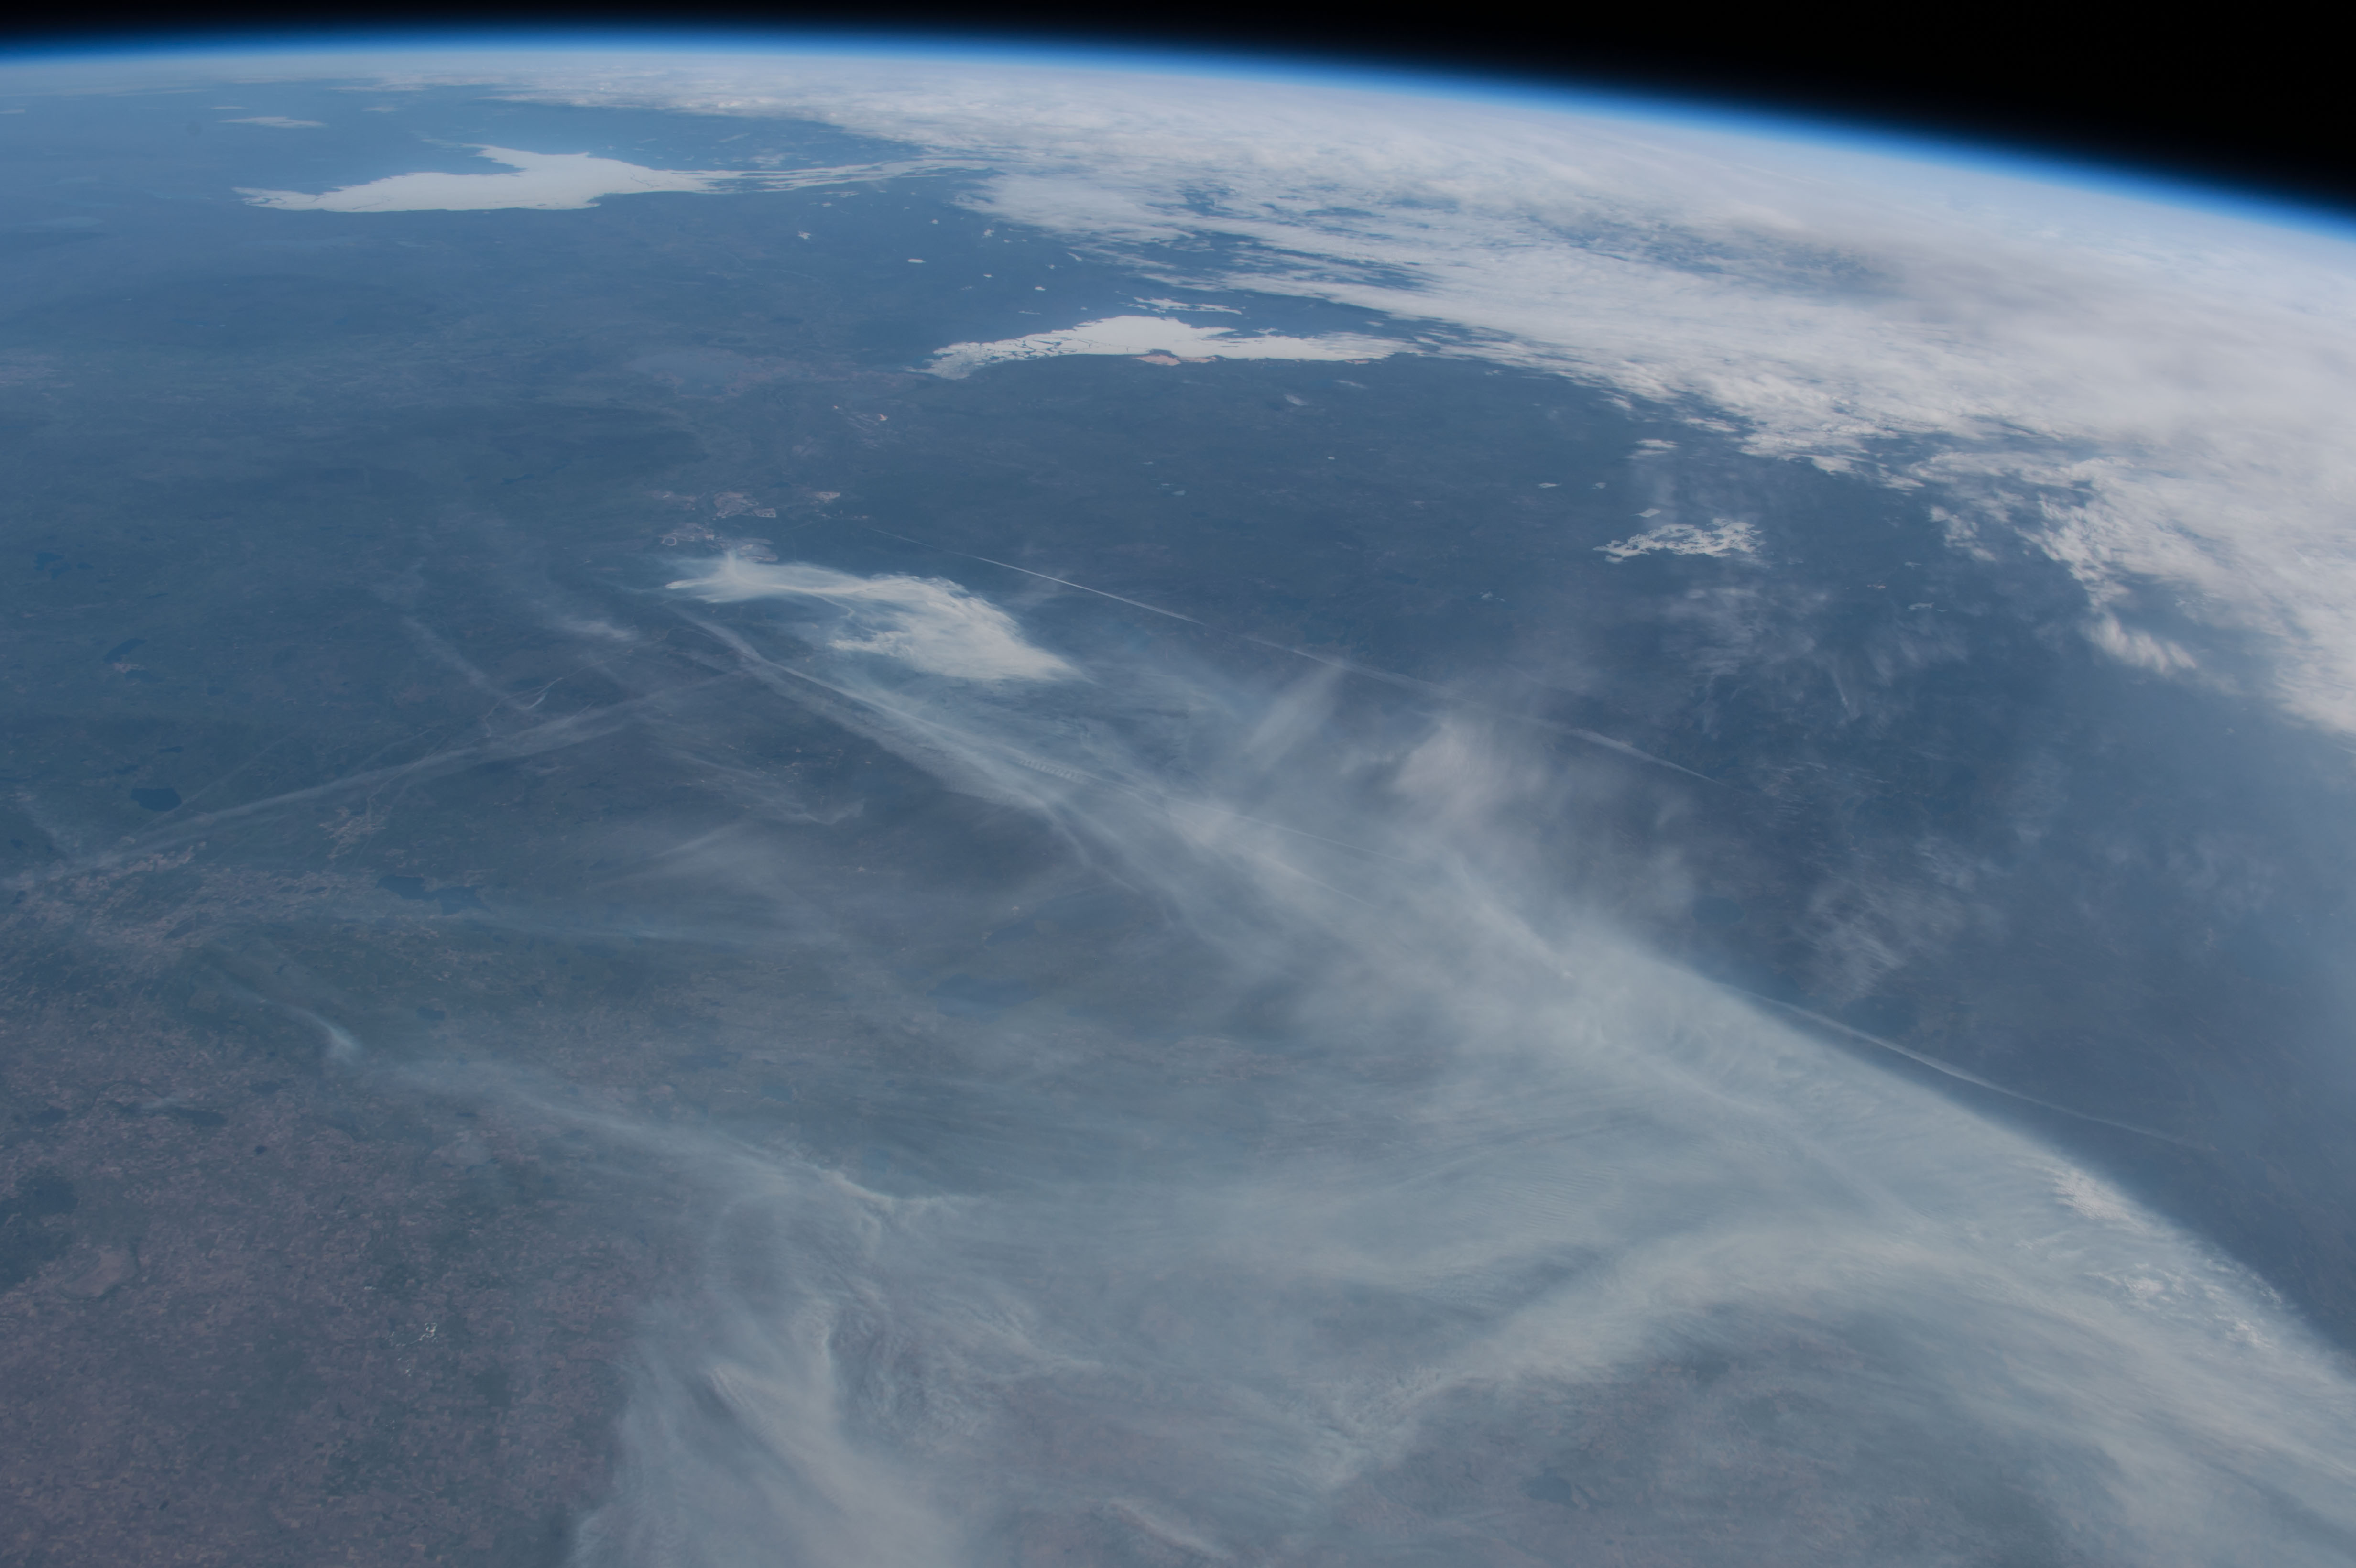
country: CANADA-A
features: PAN-FORT MCMURRAY AREA, FIRE PLUMES, L. ATHABASCA, GREAT SLAVE L., ICE
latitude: 56.5
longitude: -110.5
